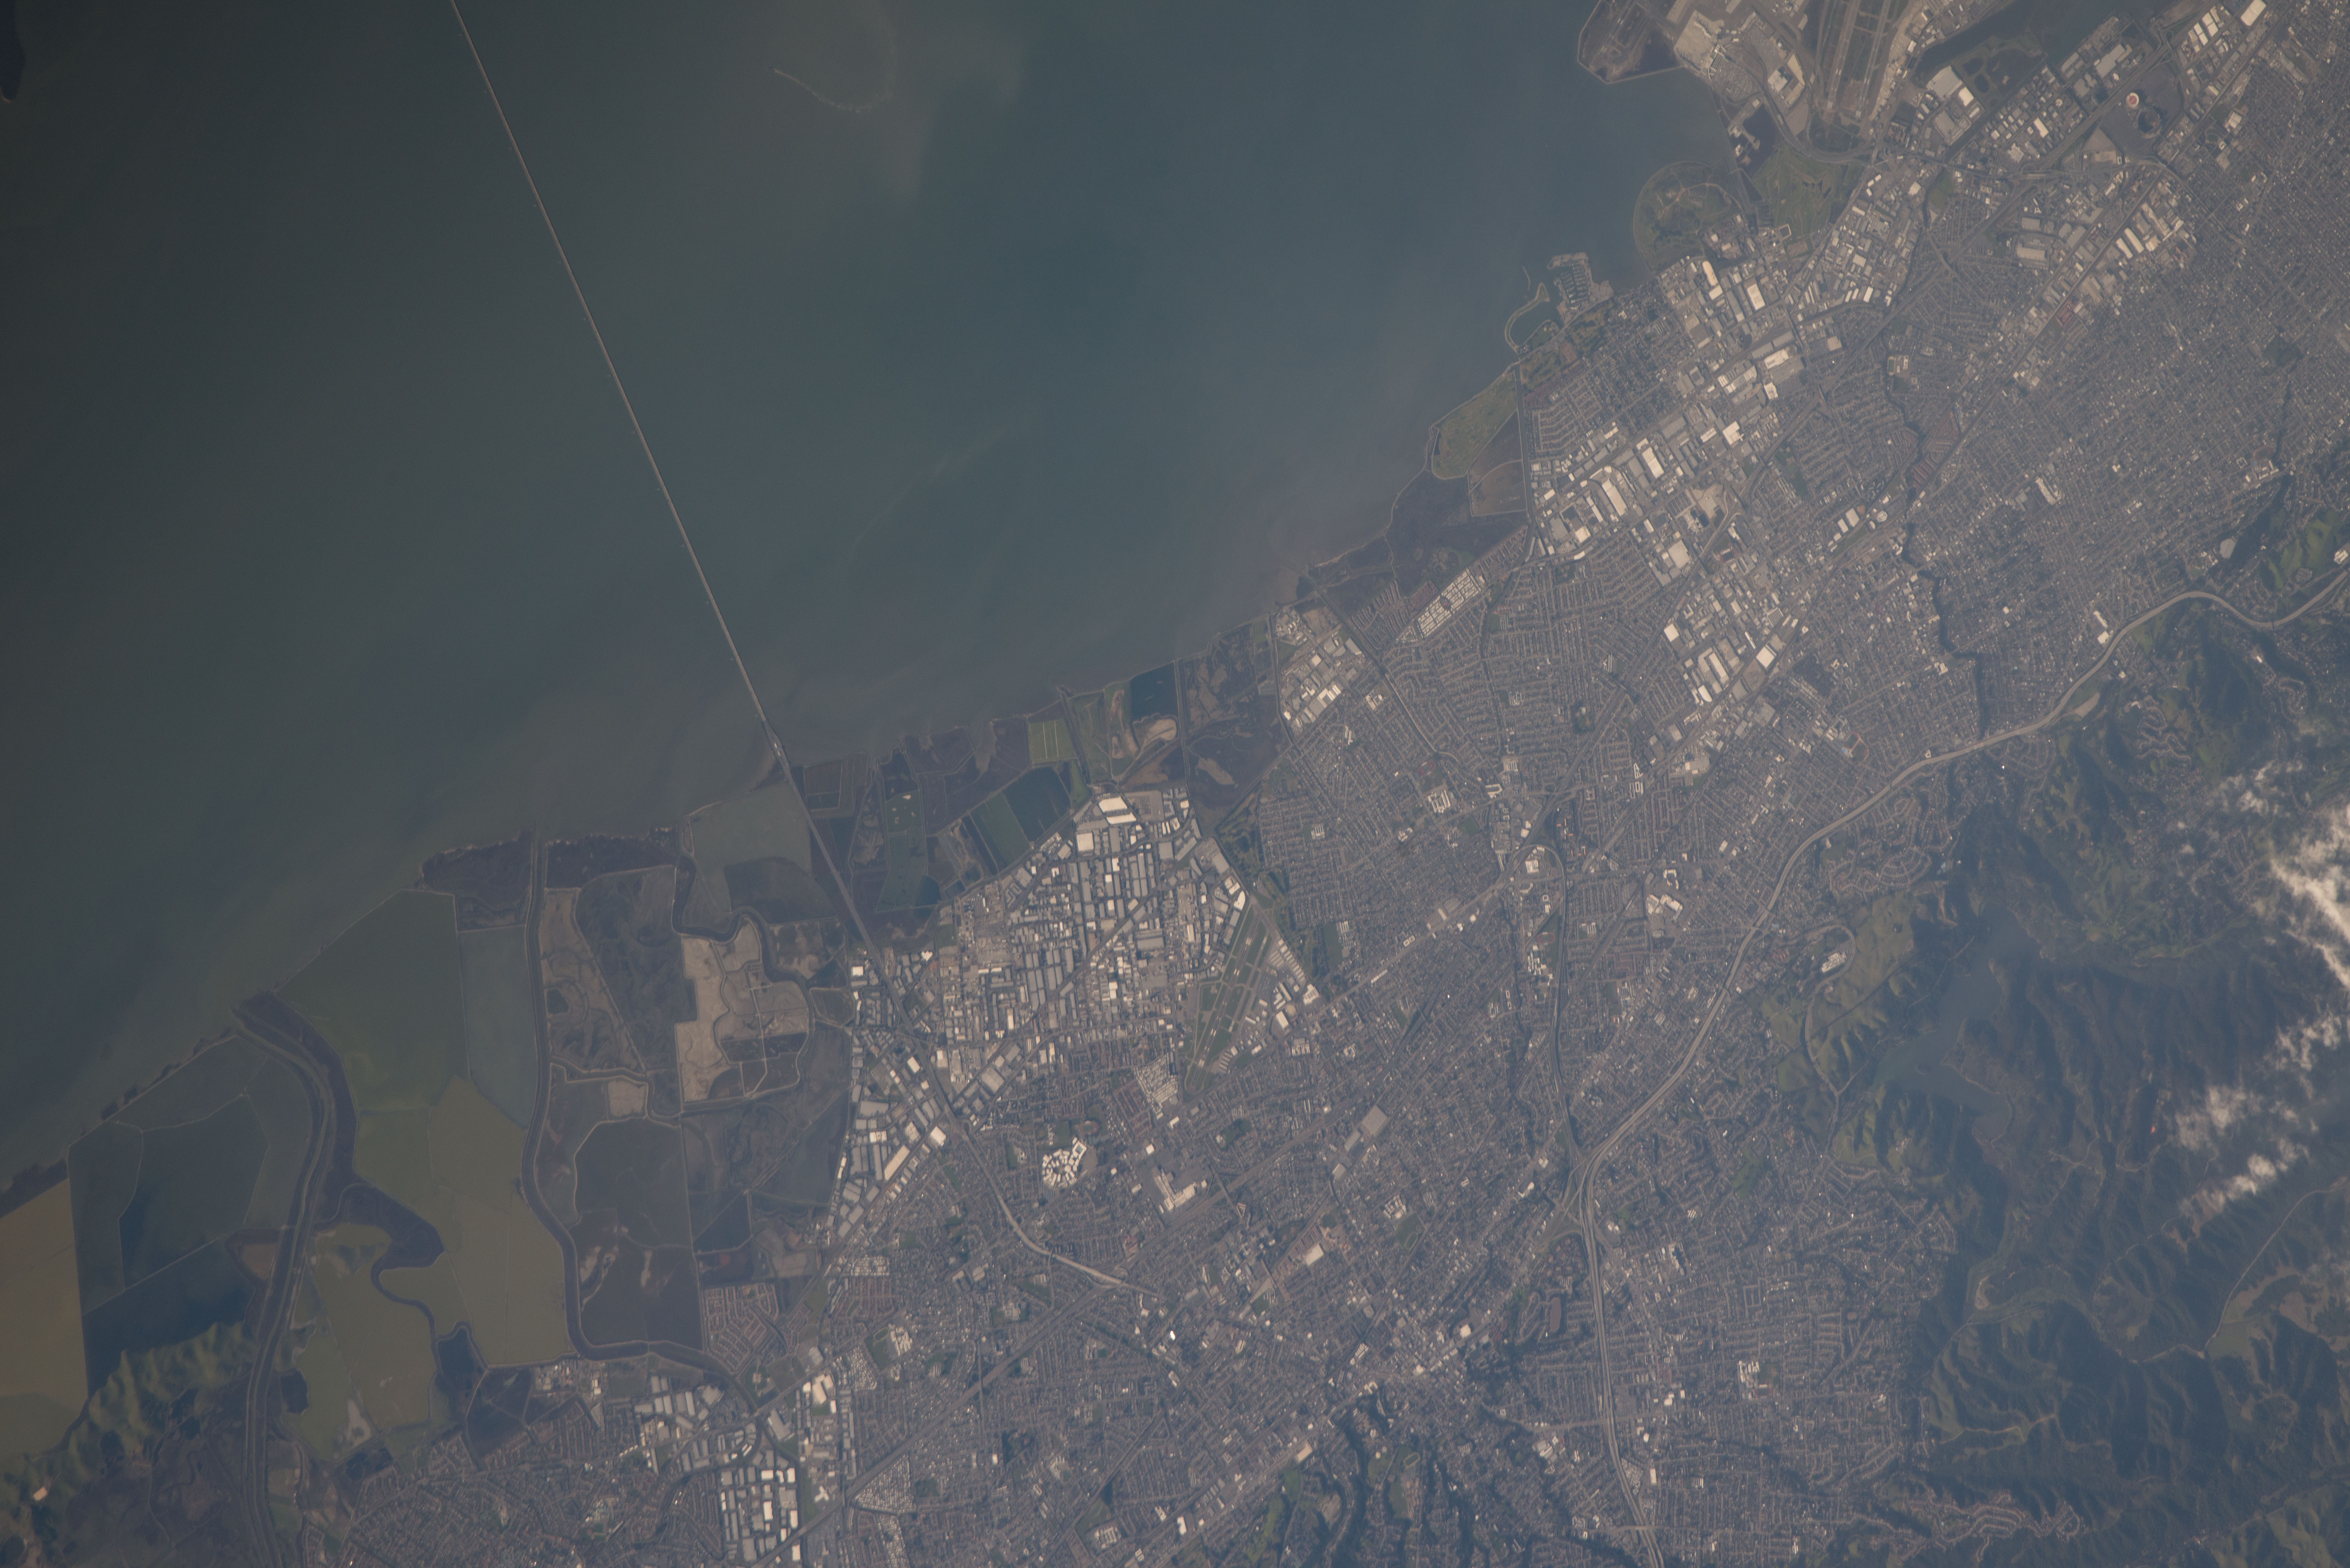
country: USA-CALIFORNIA
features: CALIFORNIA, SAN FRANCISCO BAY, HAYWARD, CASTRO VALLEY, SAN MATEO BRIDGE, SOUTHLAND MALL, CABOT COLLEGE,CALIFORNIA, SAN FRANCISCO BAY, HAYWARD, SAN MATEO BRIDGE, EDEN LANDING ECOLOGICAL PRESERVE,USA, CALIFORNIA, HAYWARD, SAN LORENZO, CASTRO VALLEY, FAIRVIEW, SAN LEANDRO, OAKLAND INTERNATIONAL AIRPORT, 37.66,-122.14
